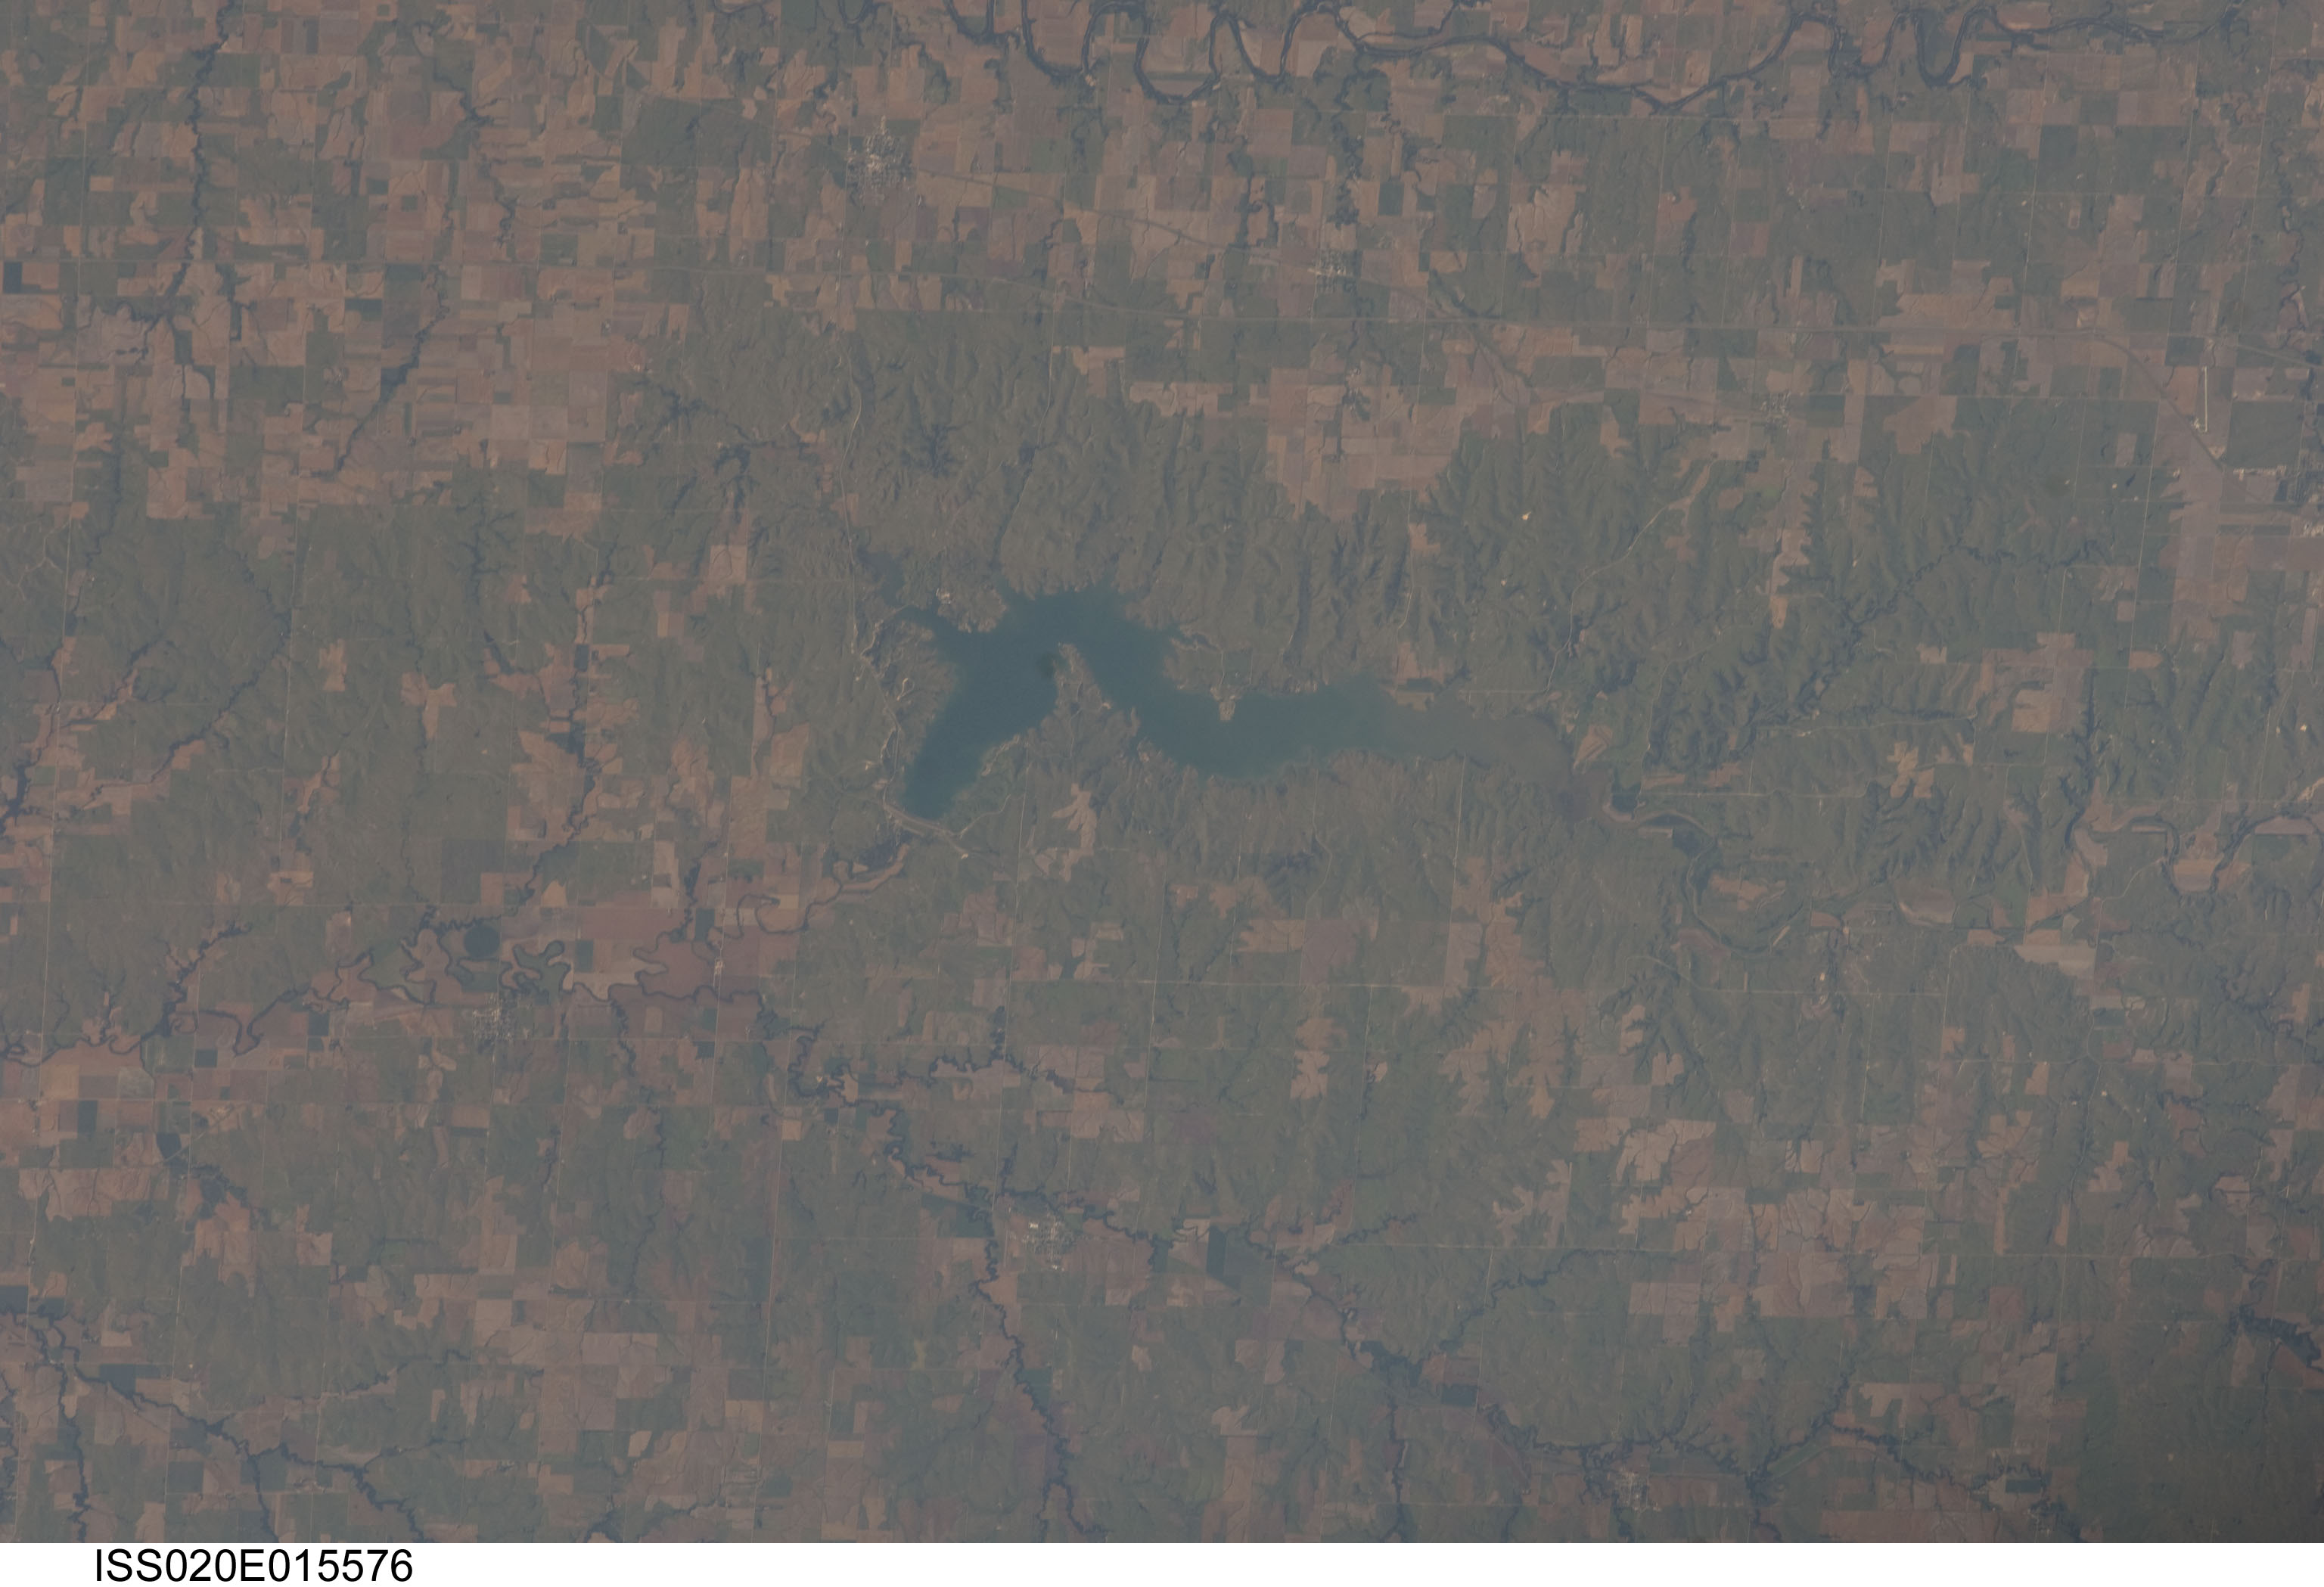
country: USA-KANSAS
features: WILSON KS,WILSON AIRPORT (2KS3),SMOKY HILL RIVER,WOLF CREEK,LUCAS PARK RECREATION AREA,WILSON LAKE,SYLVAN GROVE,KANSAS,LUCAS AIRPORT (38K),MINOOKA PARK RECREATION AREA,LUCAS,WILSON STATE PARK,LUCAS KS
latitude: 39.0
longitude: -98.6
